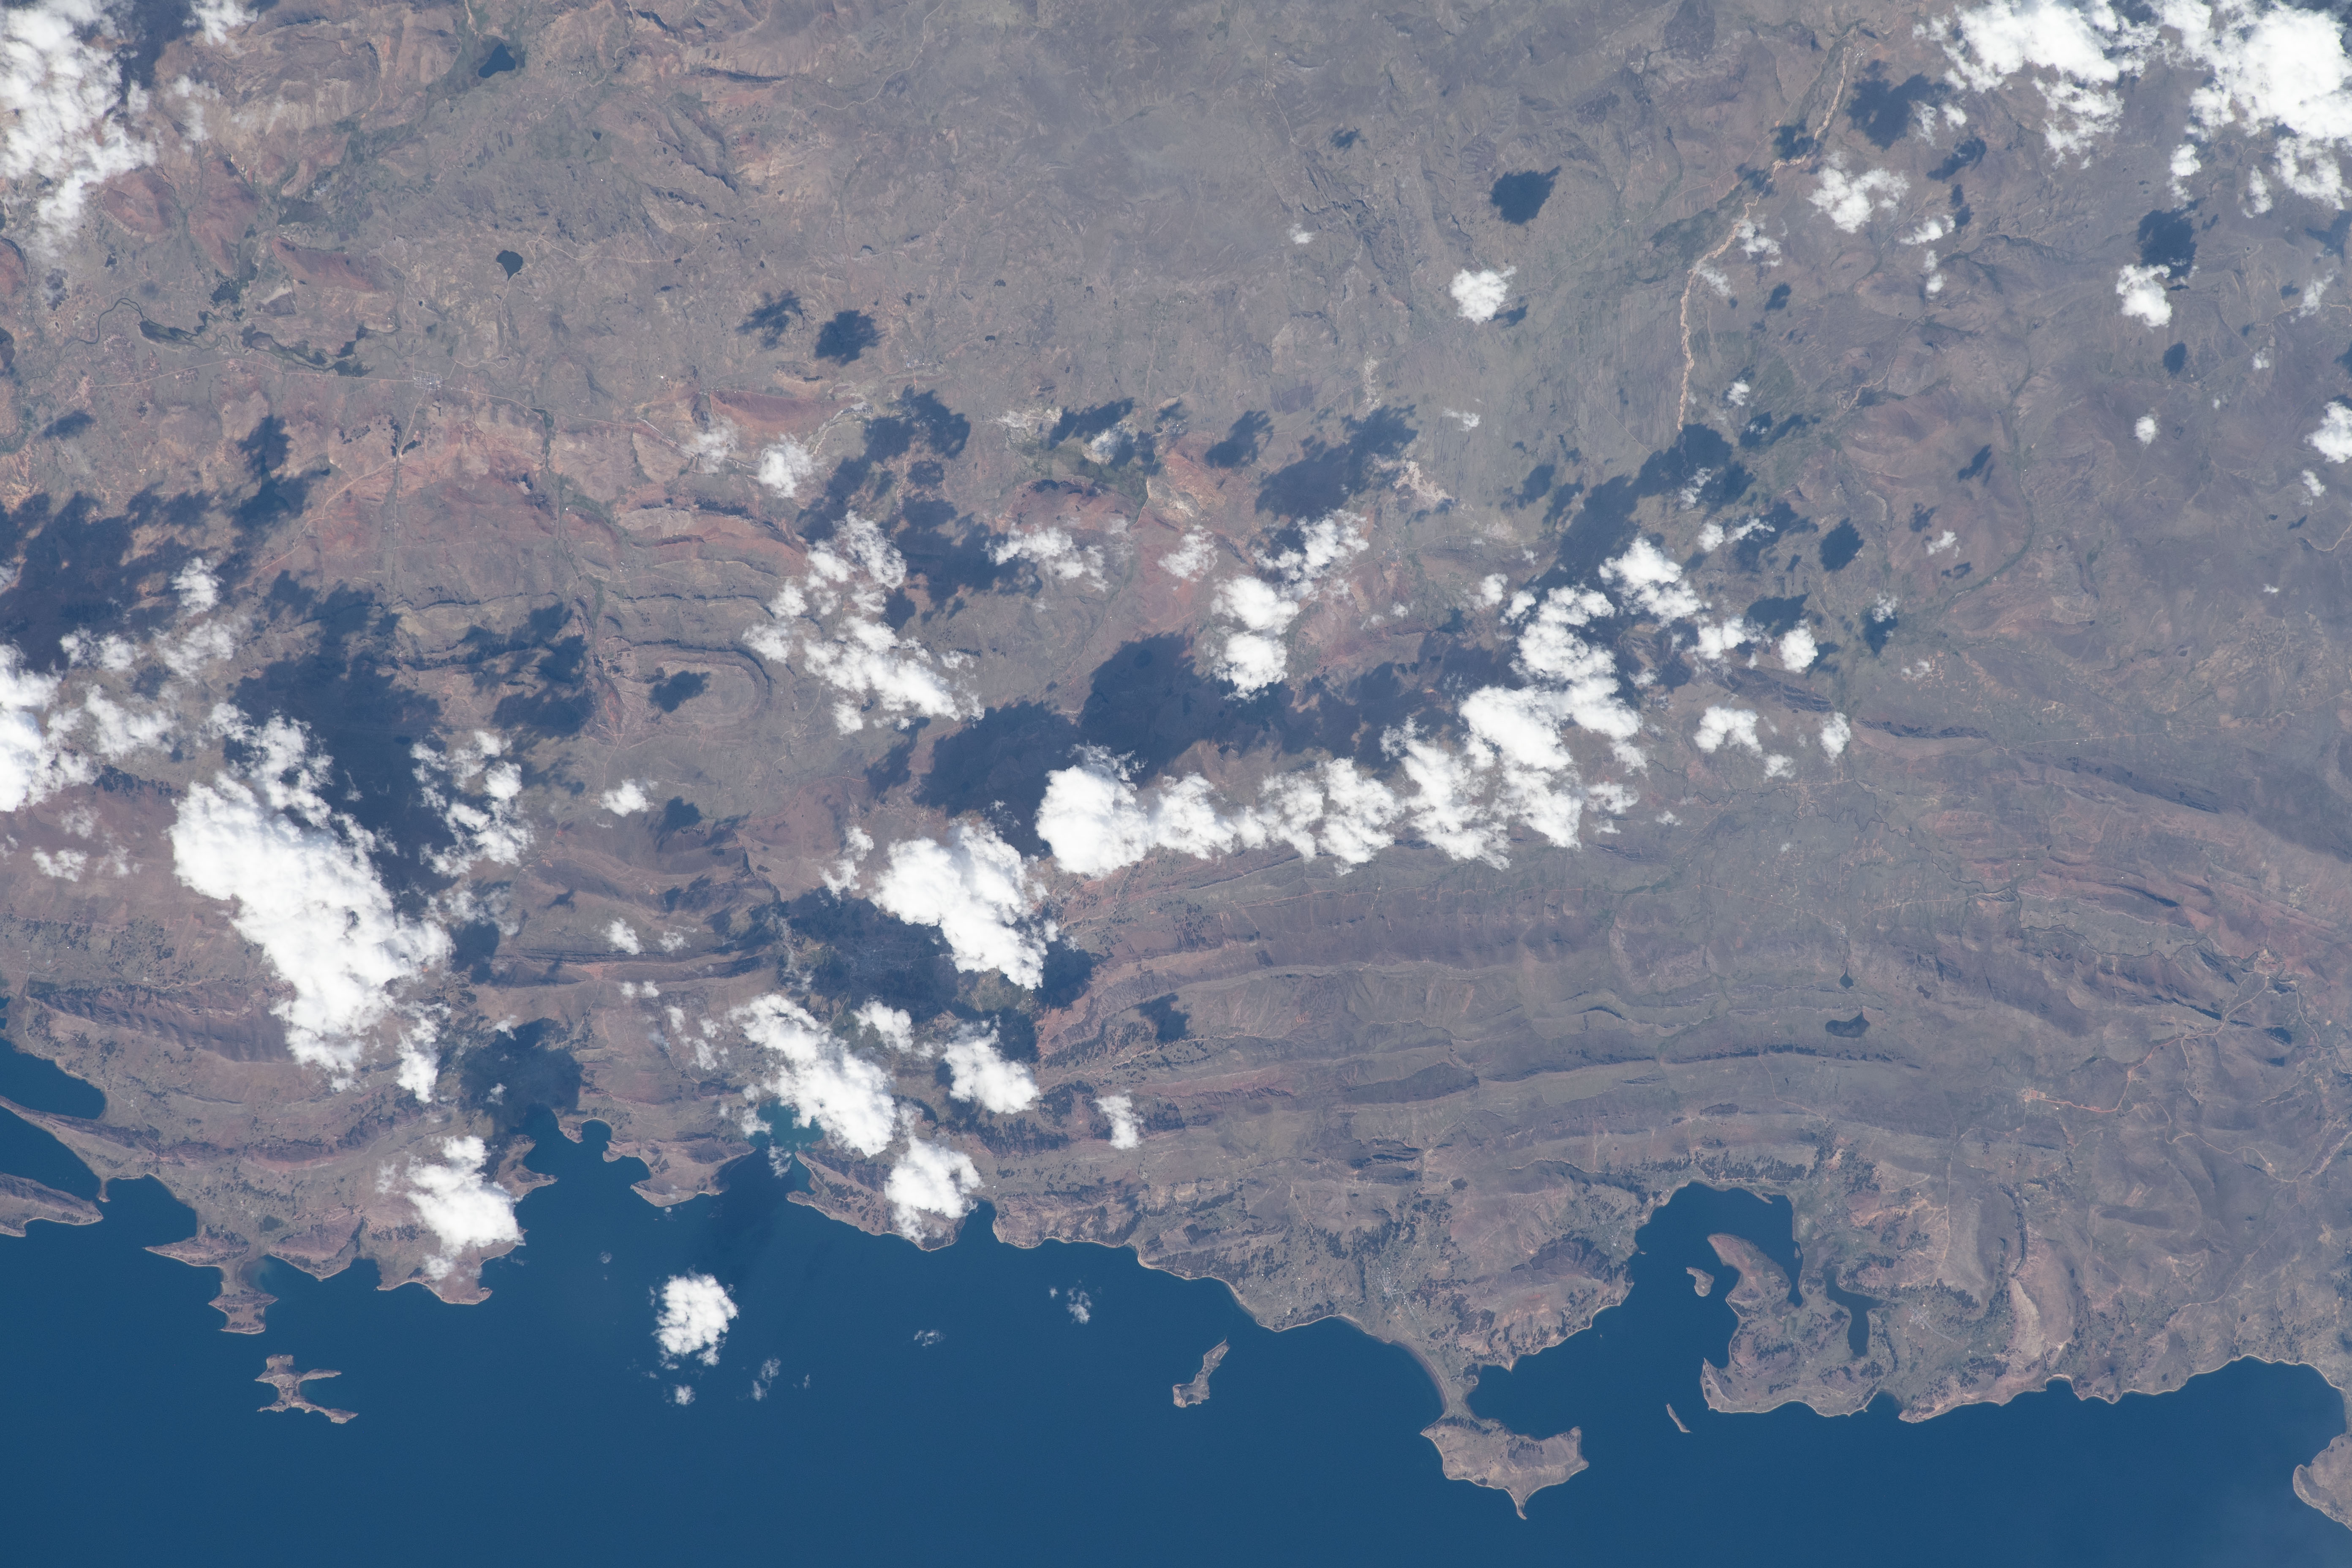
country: PERU
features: LAKE TITICACA
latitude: -15.4
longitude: -69.4
